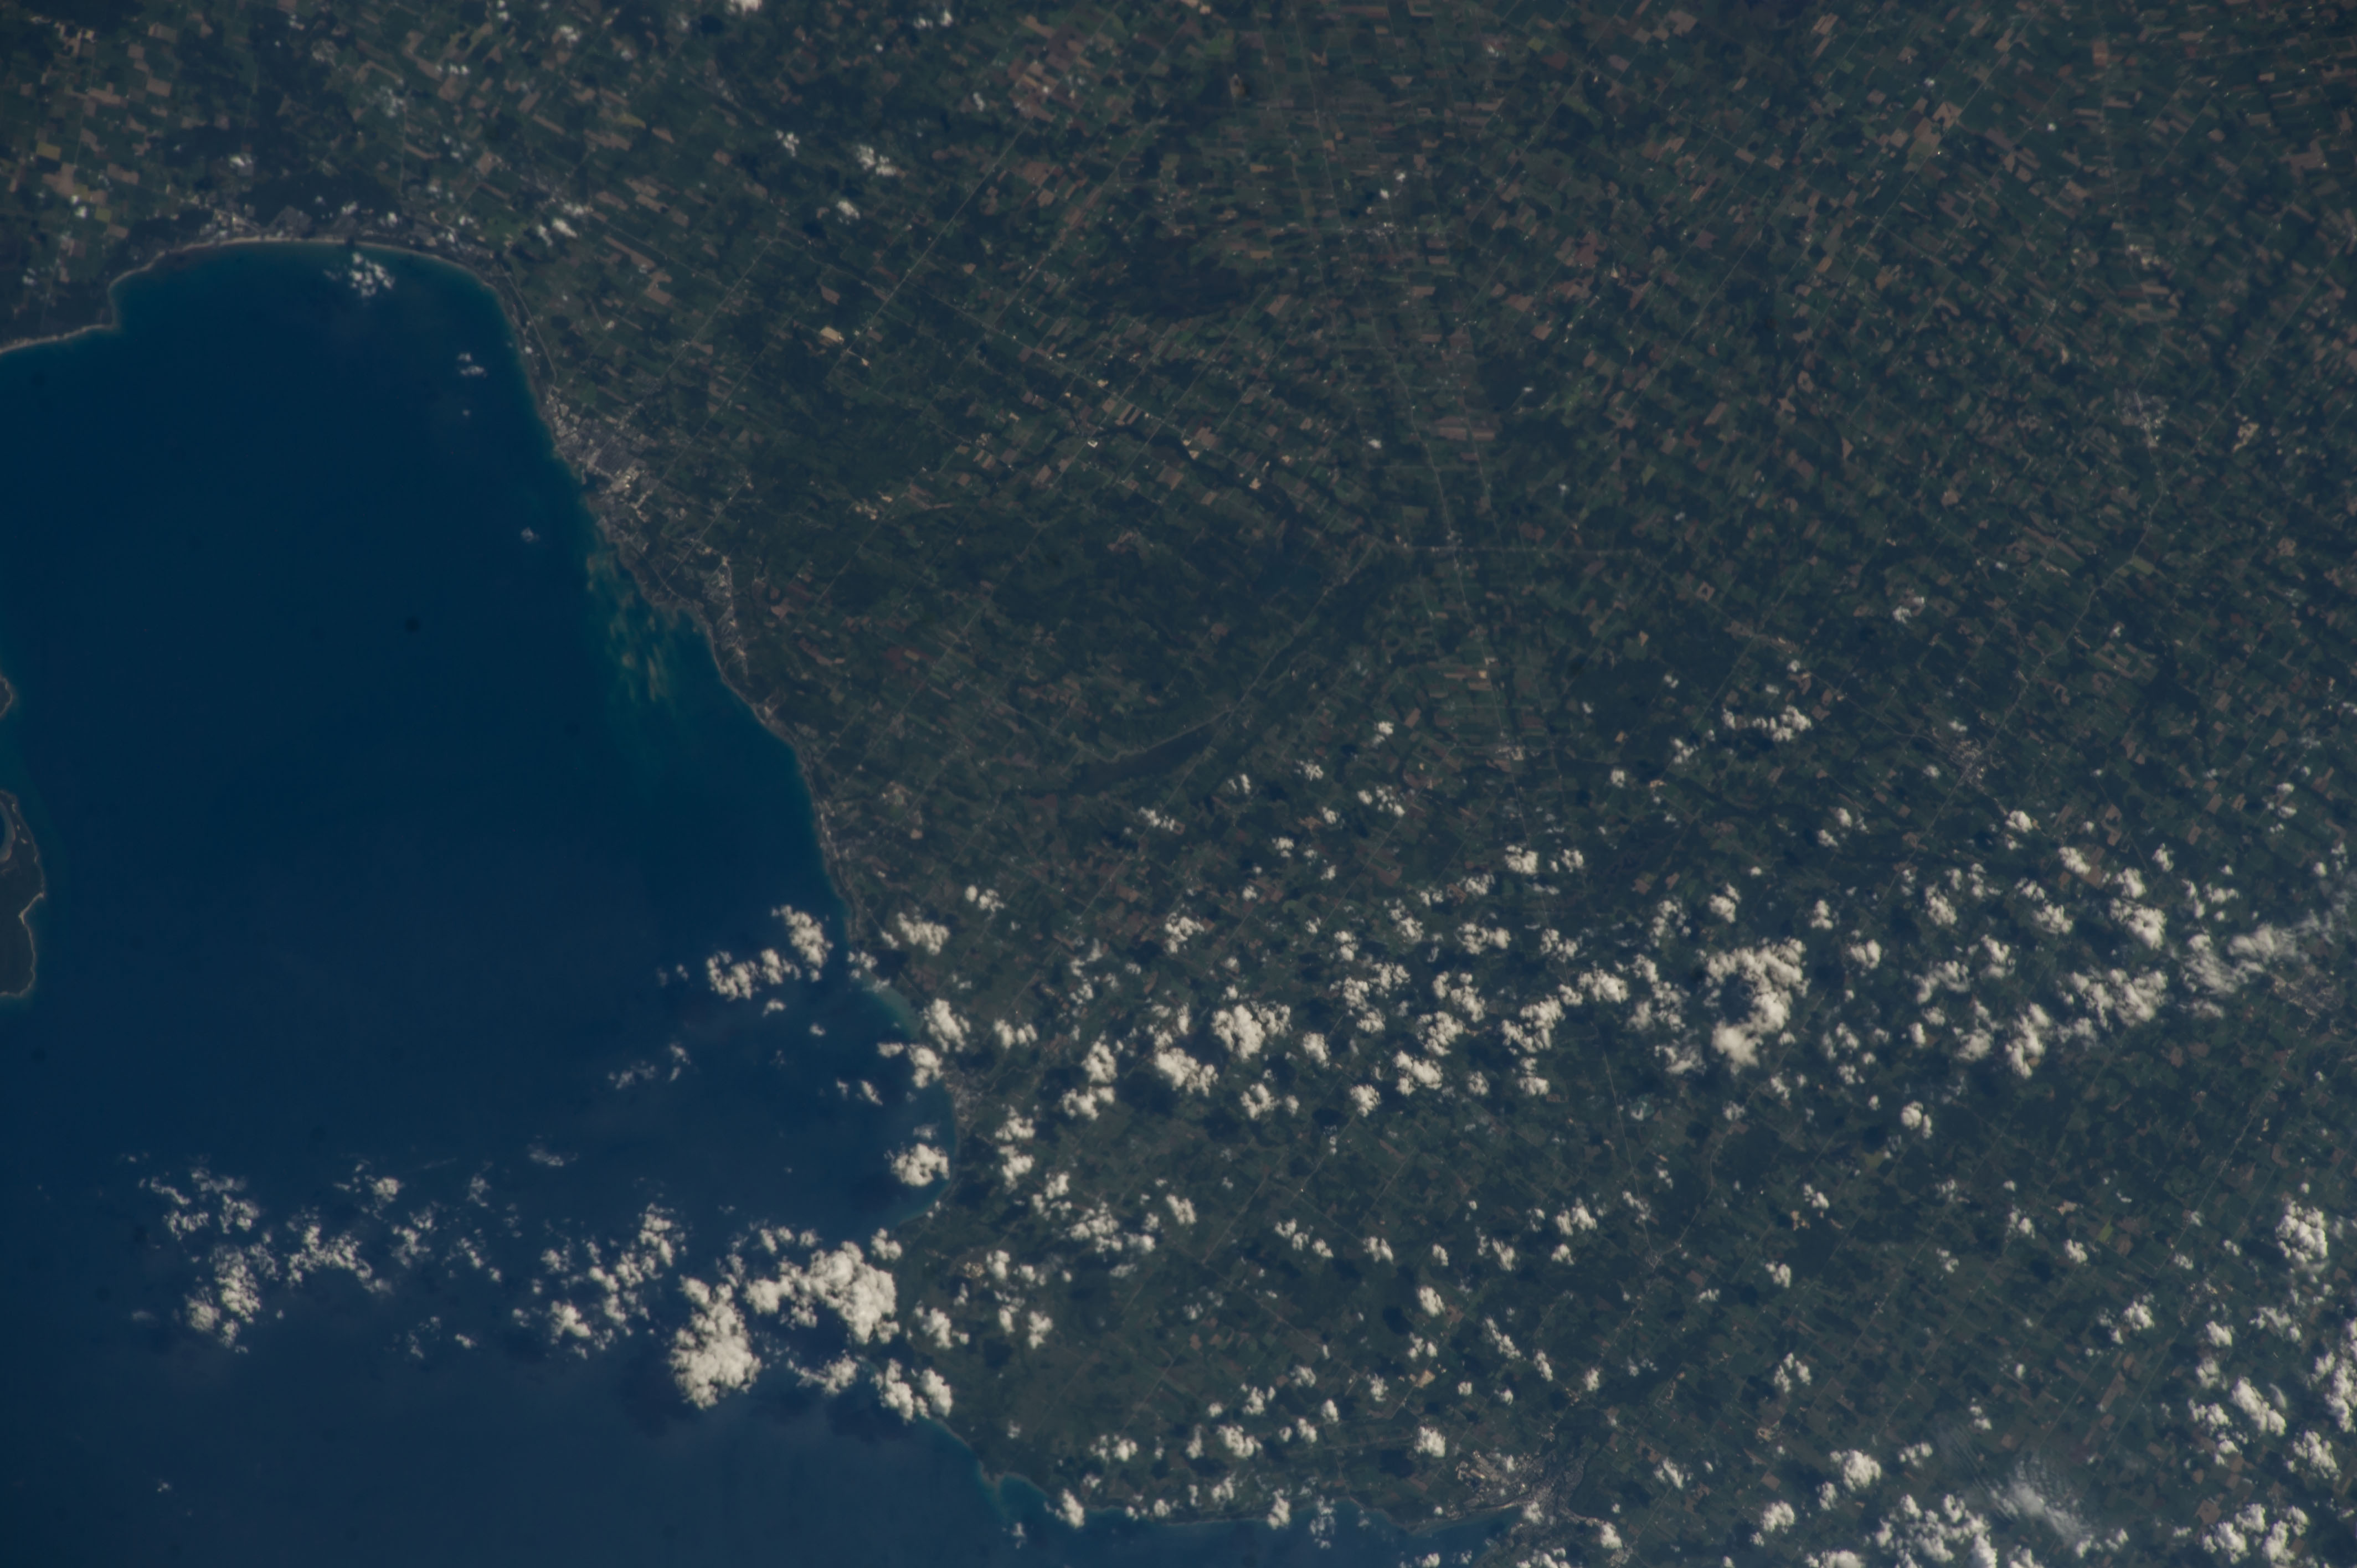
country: CANADA-O
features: GEORGIAN BAY, FARMLAND, THE BLUE MOUNTAINS
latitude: 44.4
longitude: -80.6
